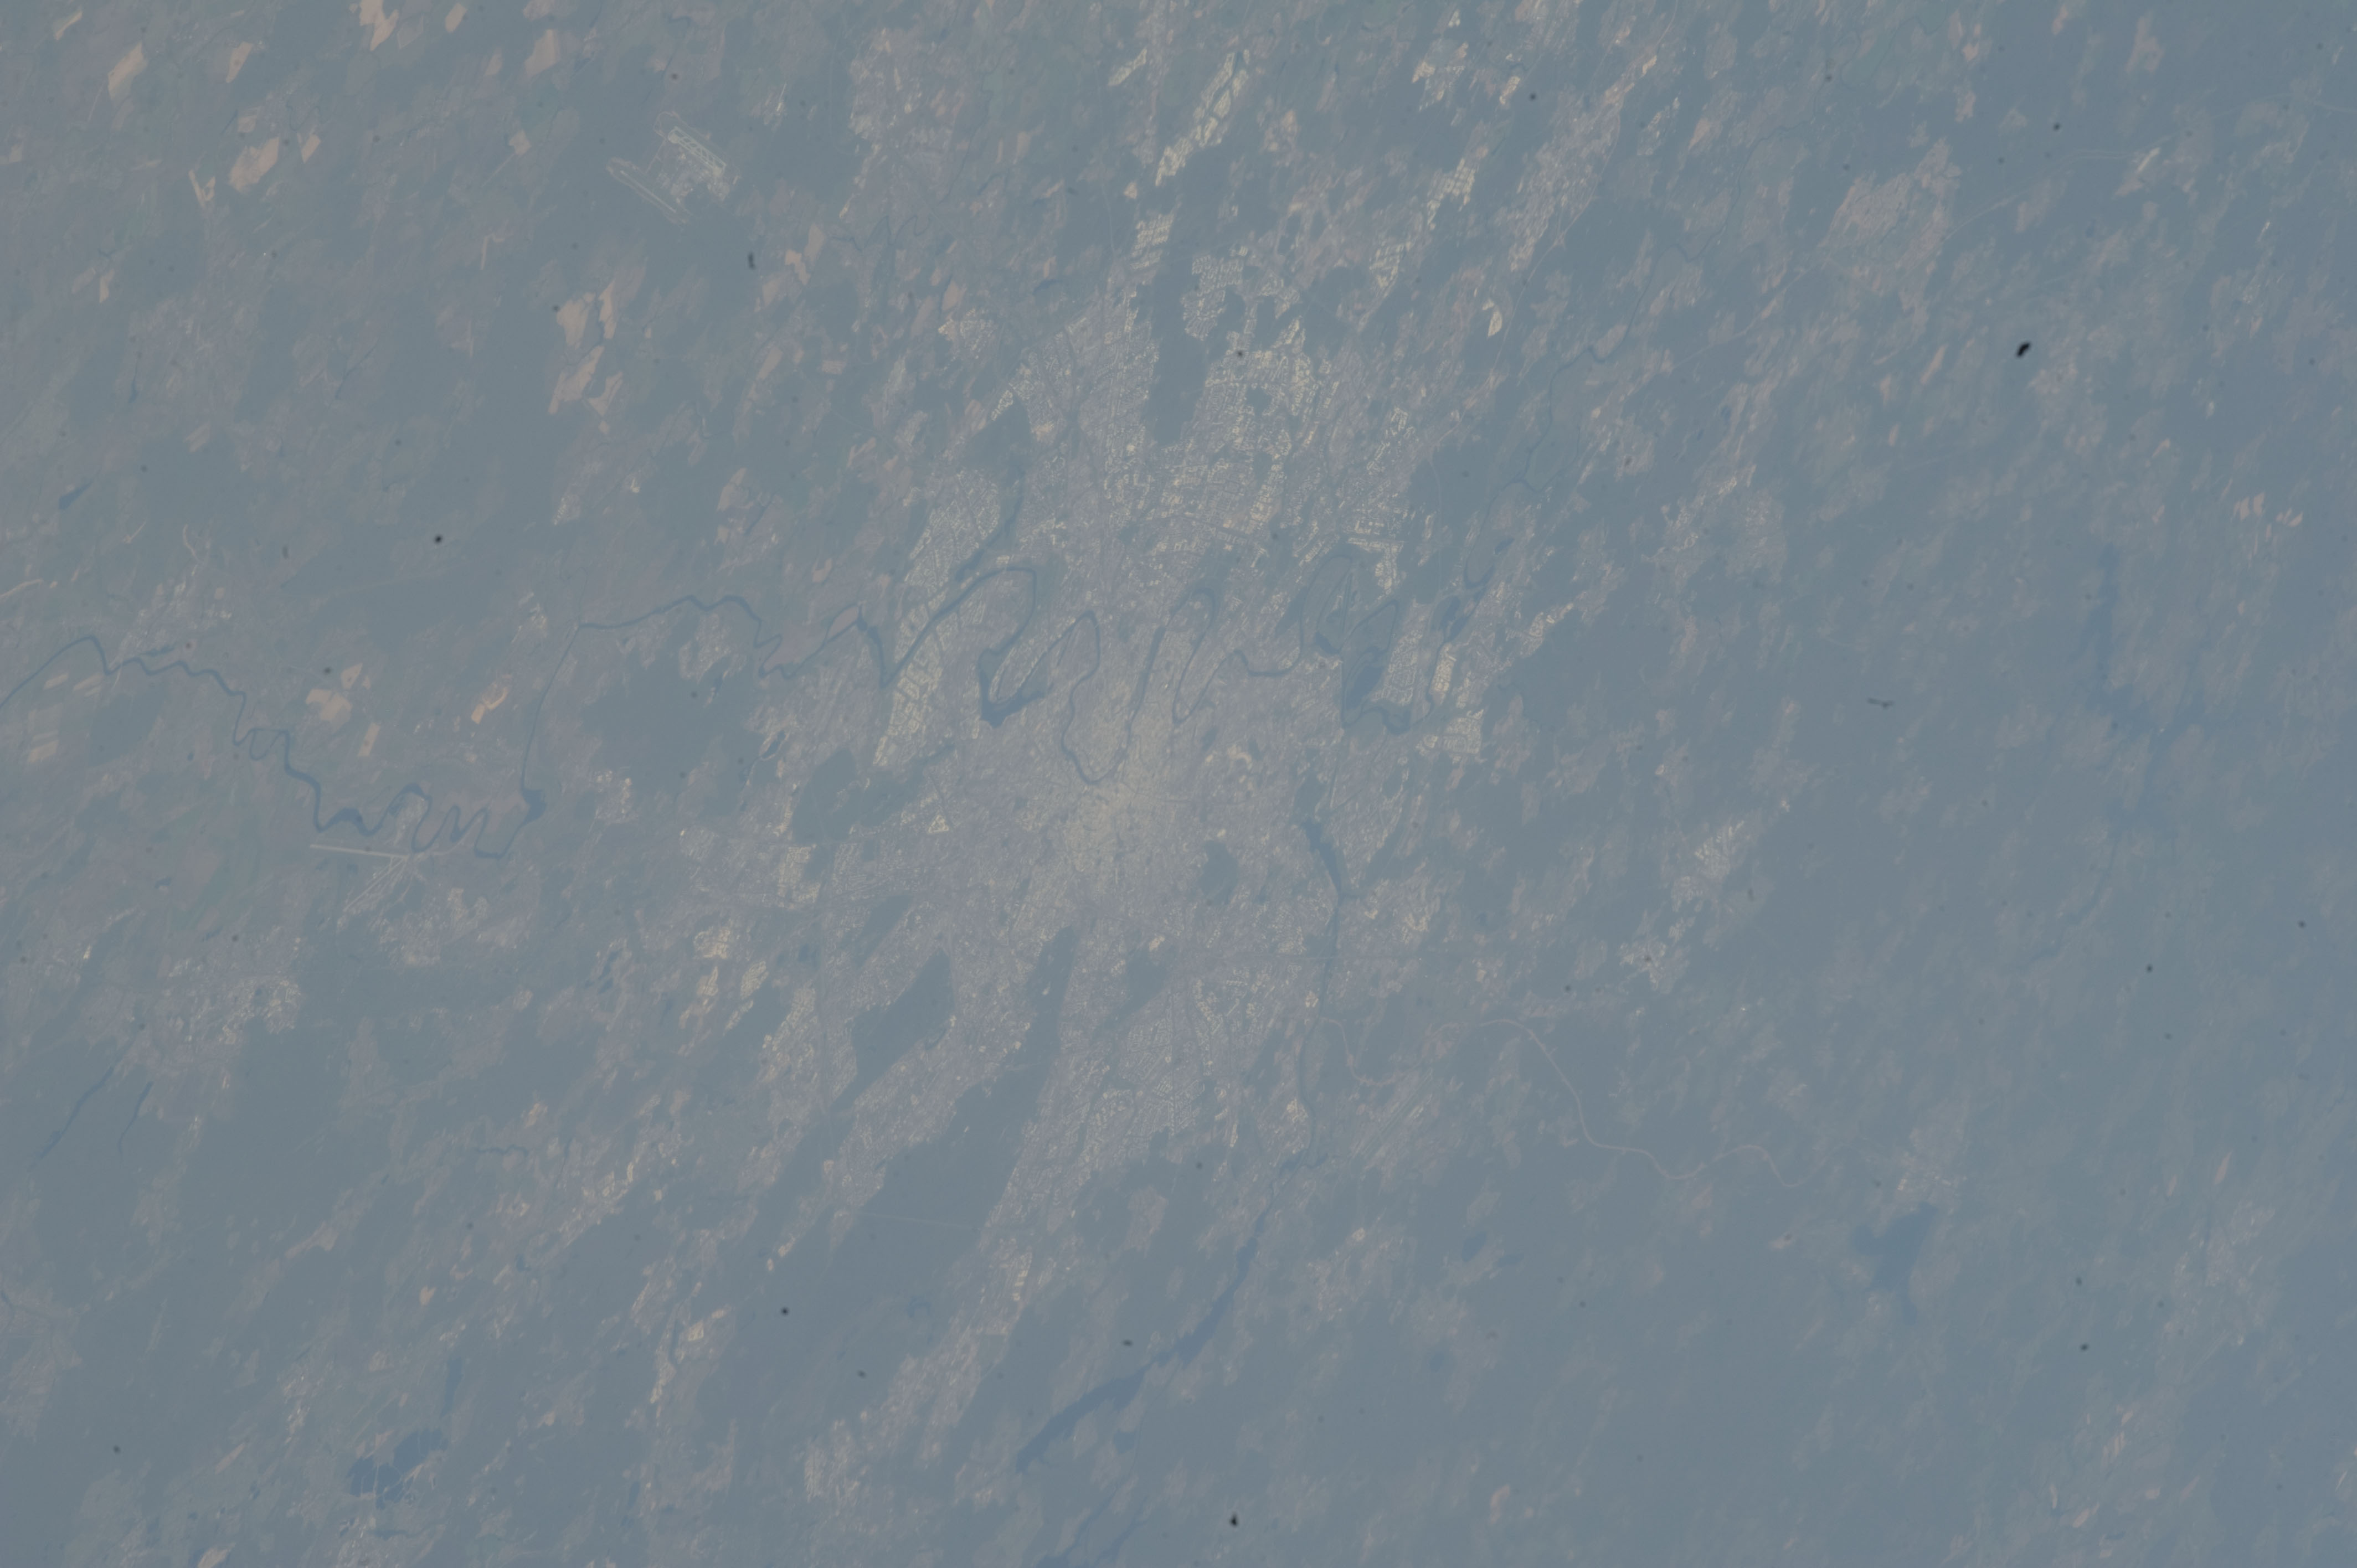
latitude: 55.7
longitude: 37.7
